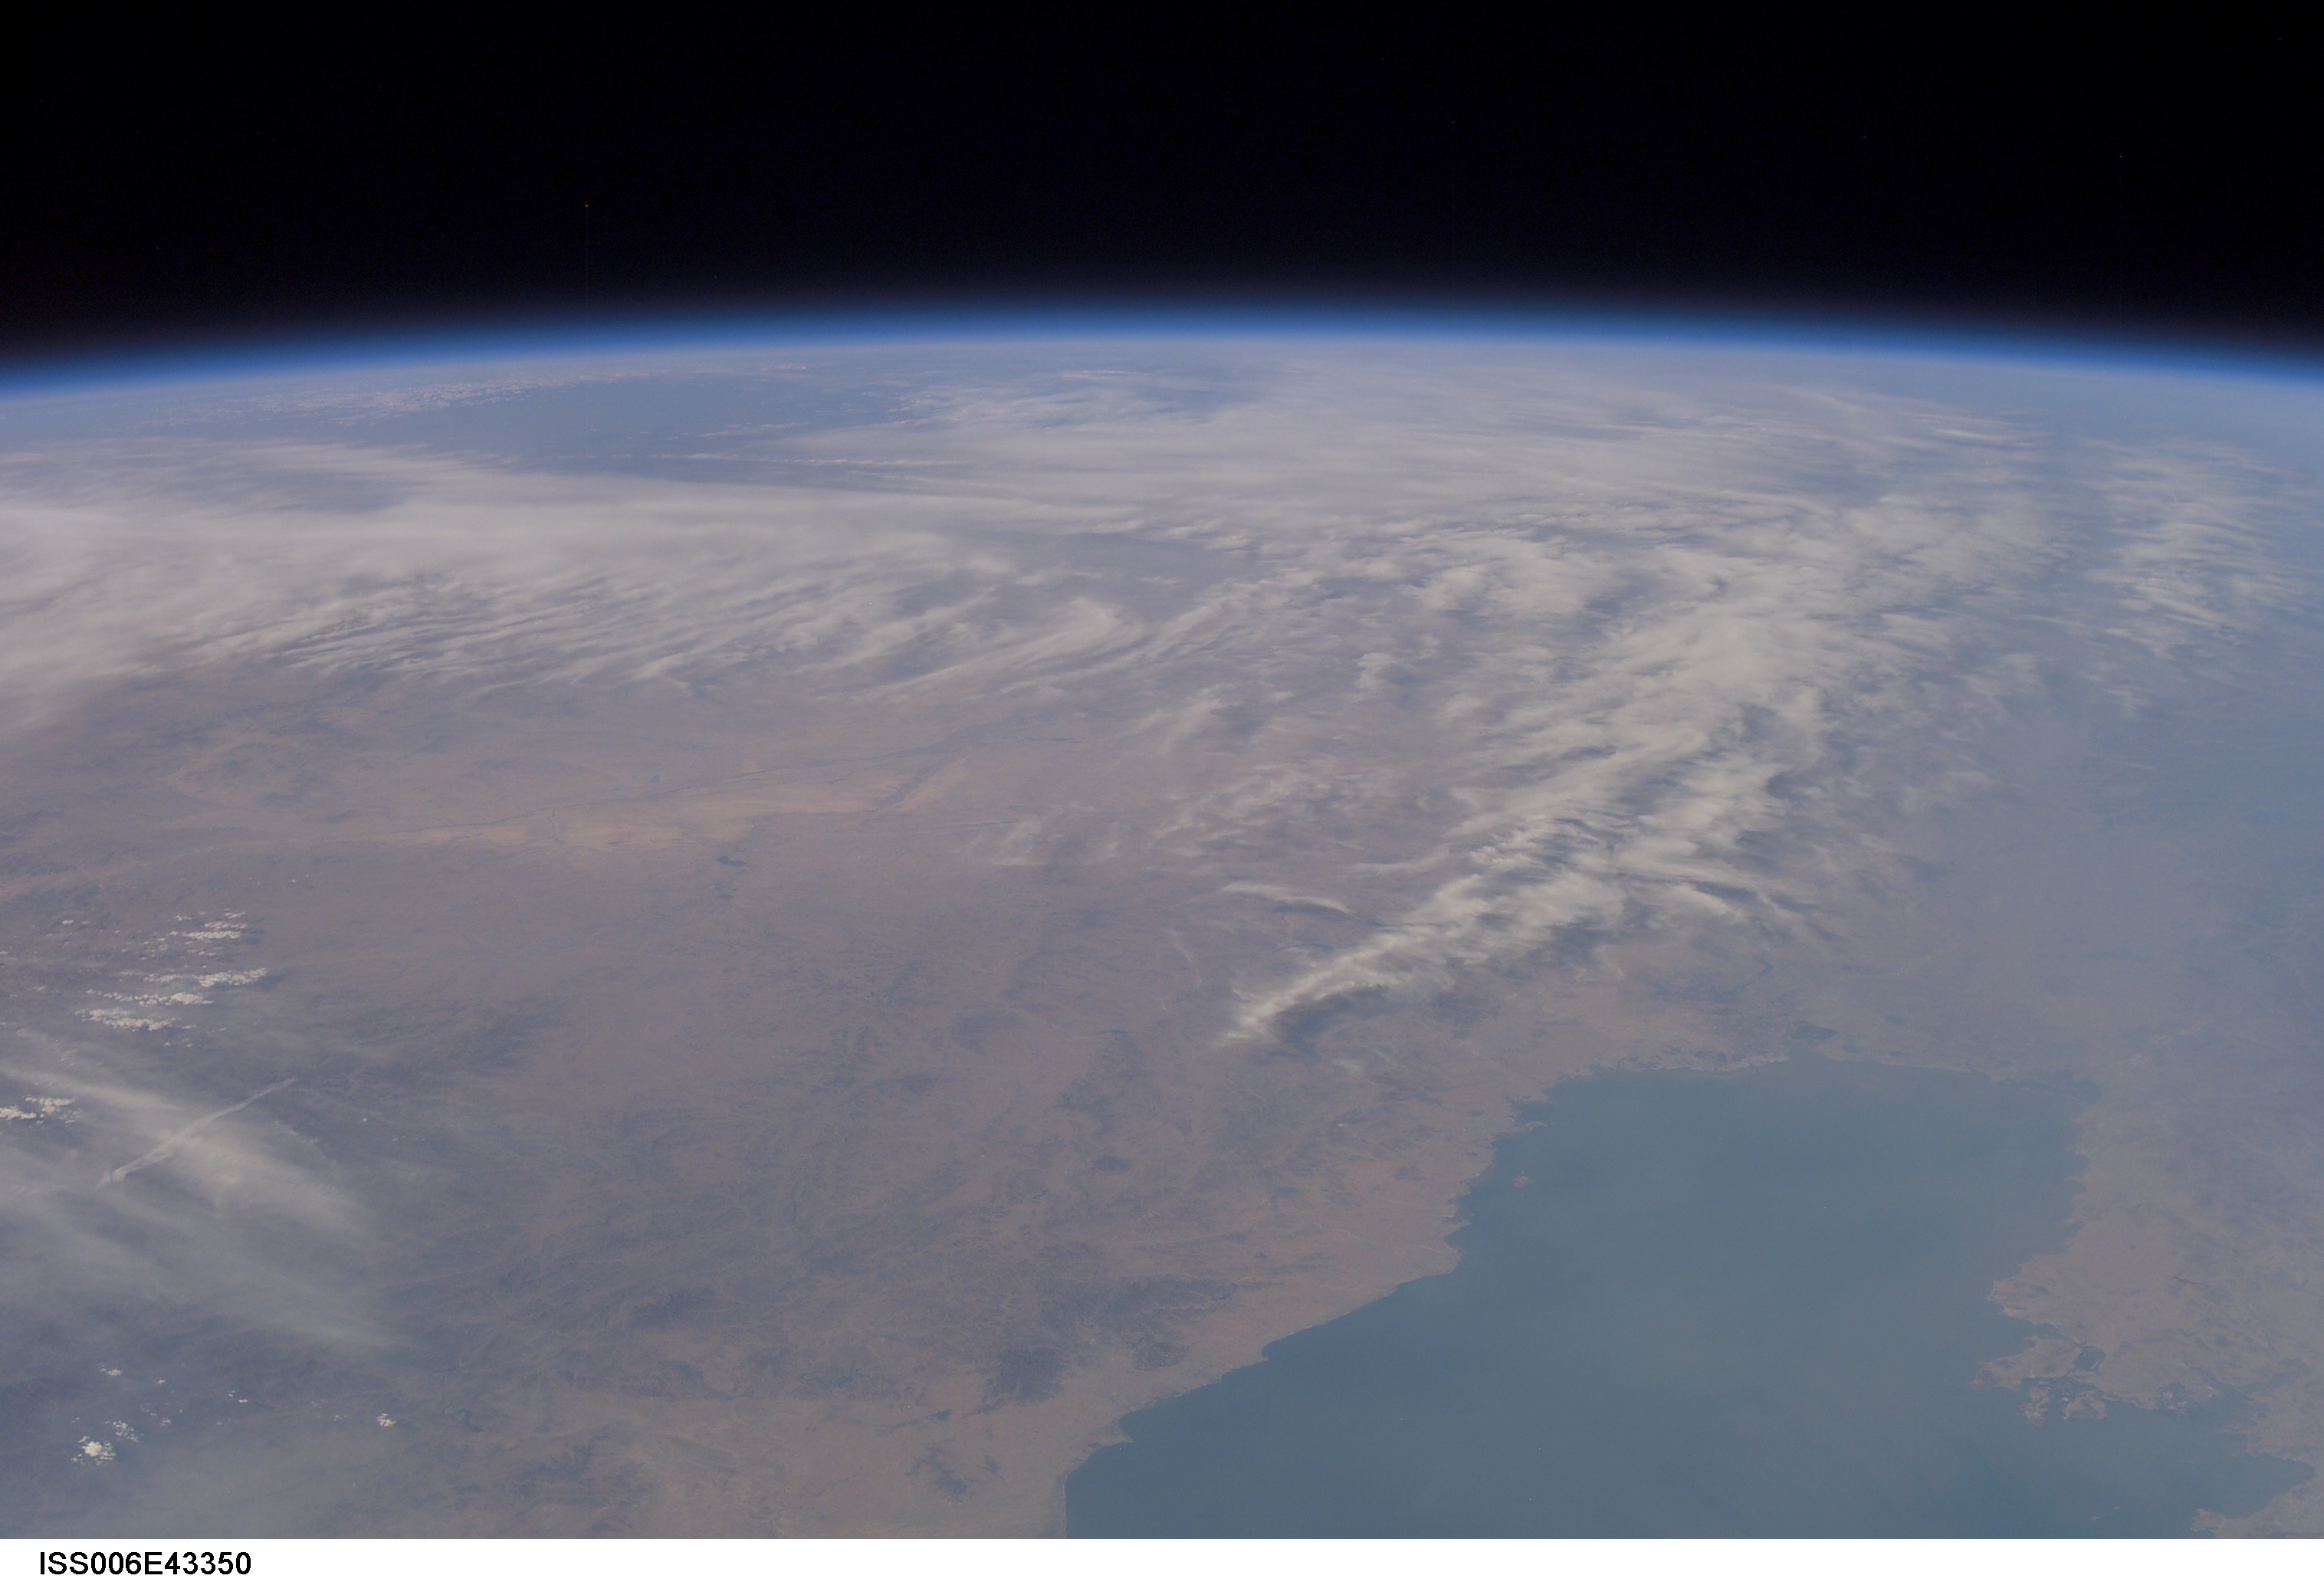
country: CHINA
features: PAN-LIAO-TUNG BAY
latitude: 42.5
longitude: 122.5
